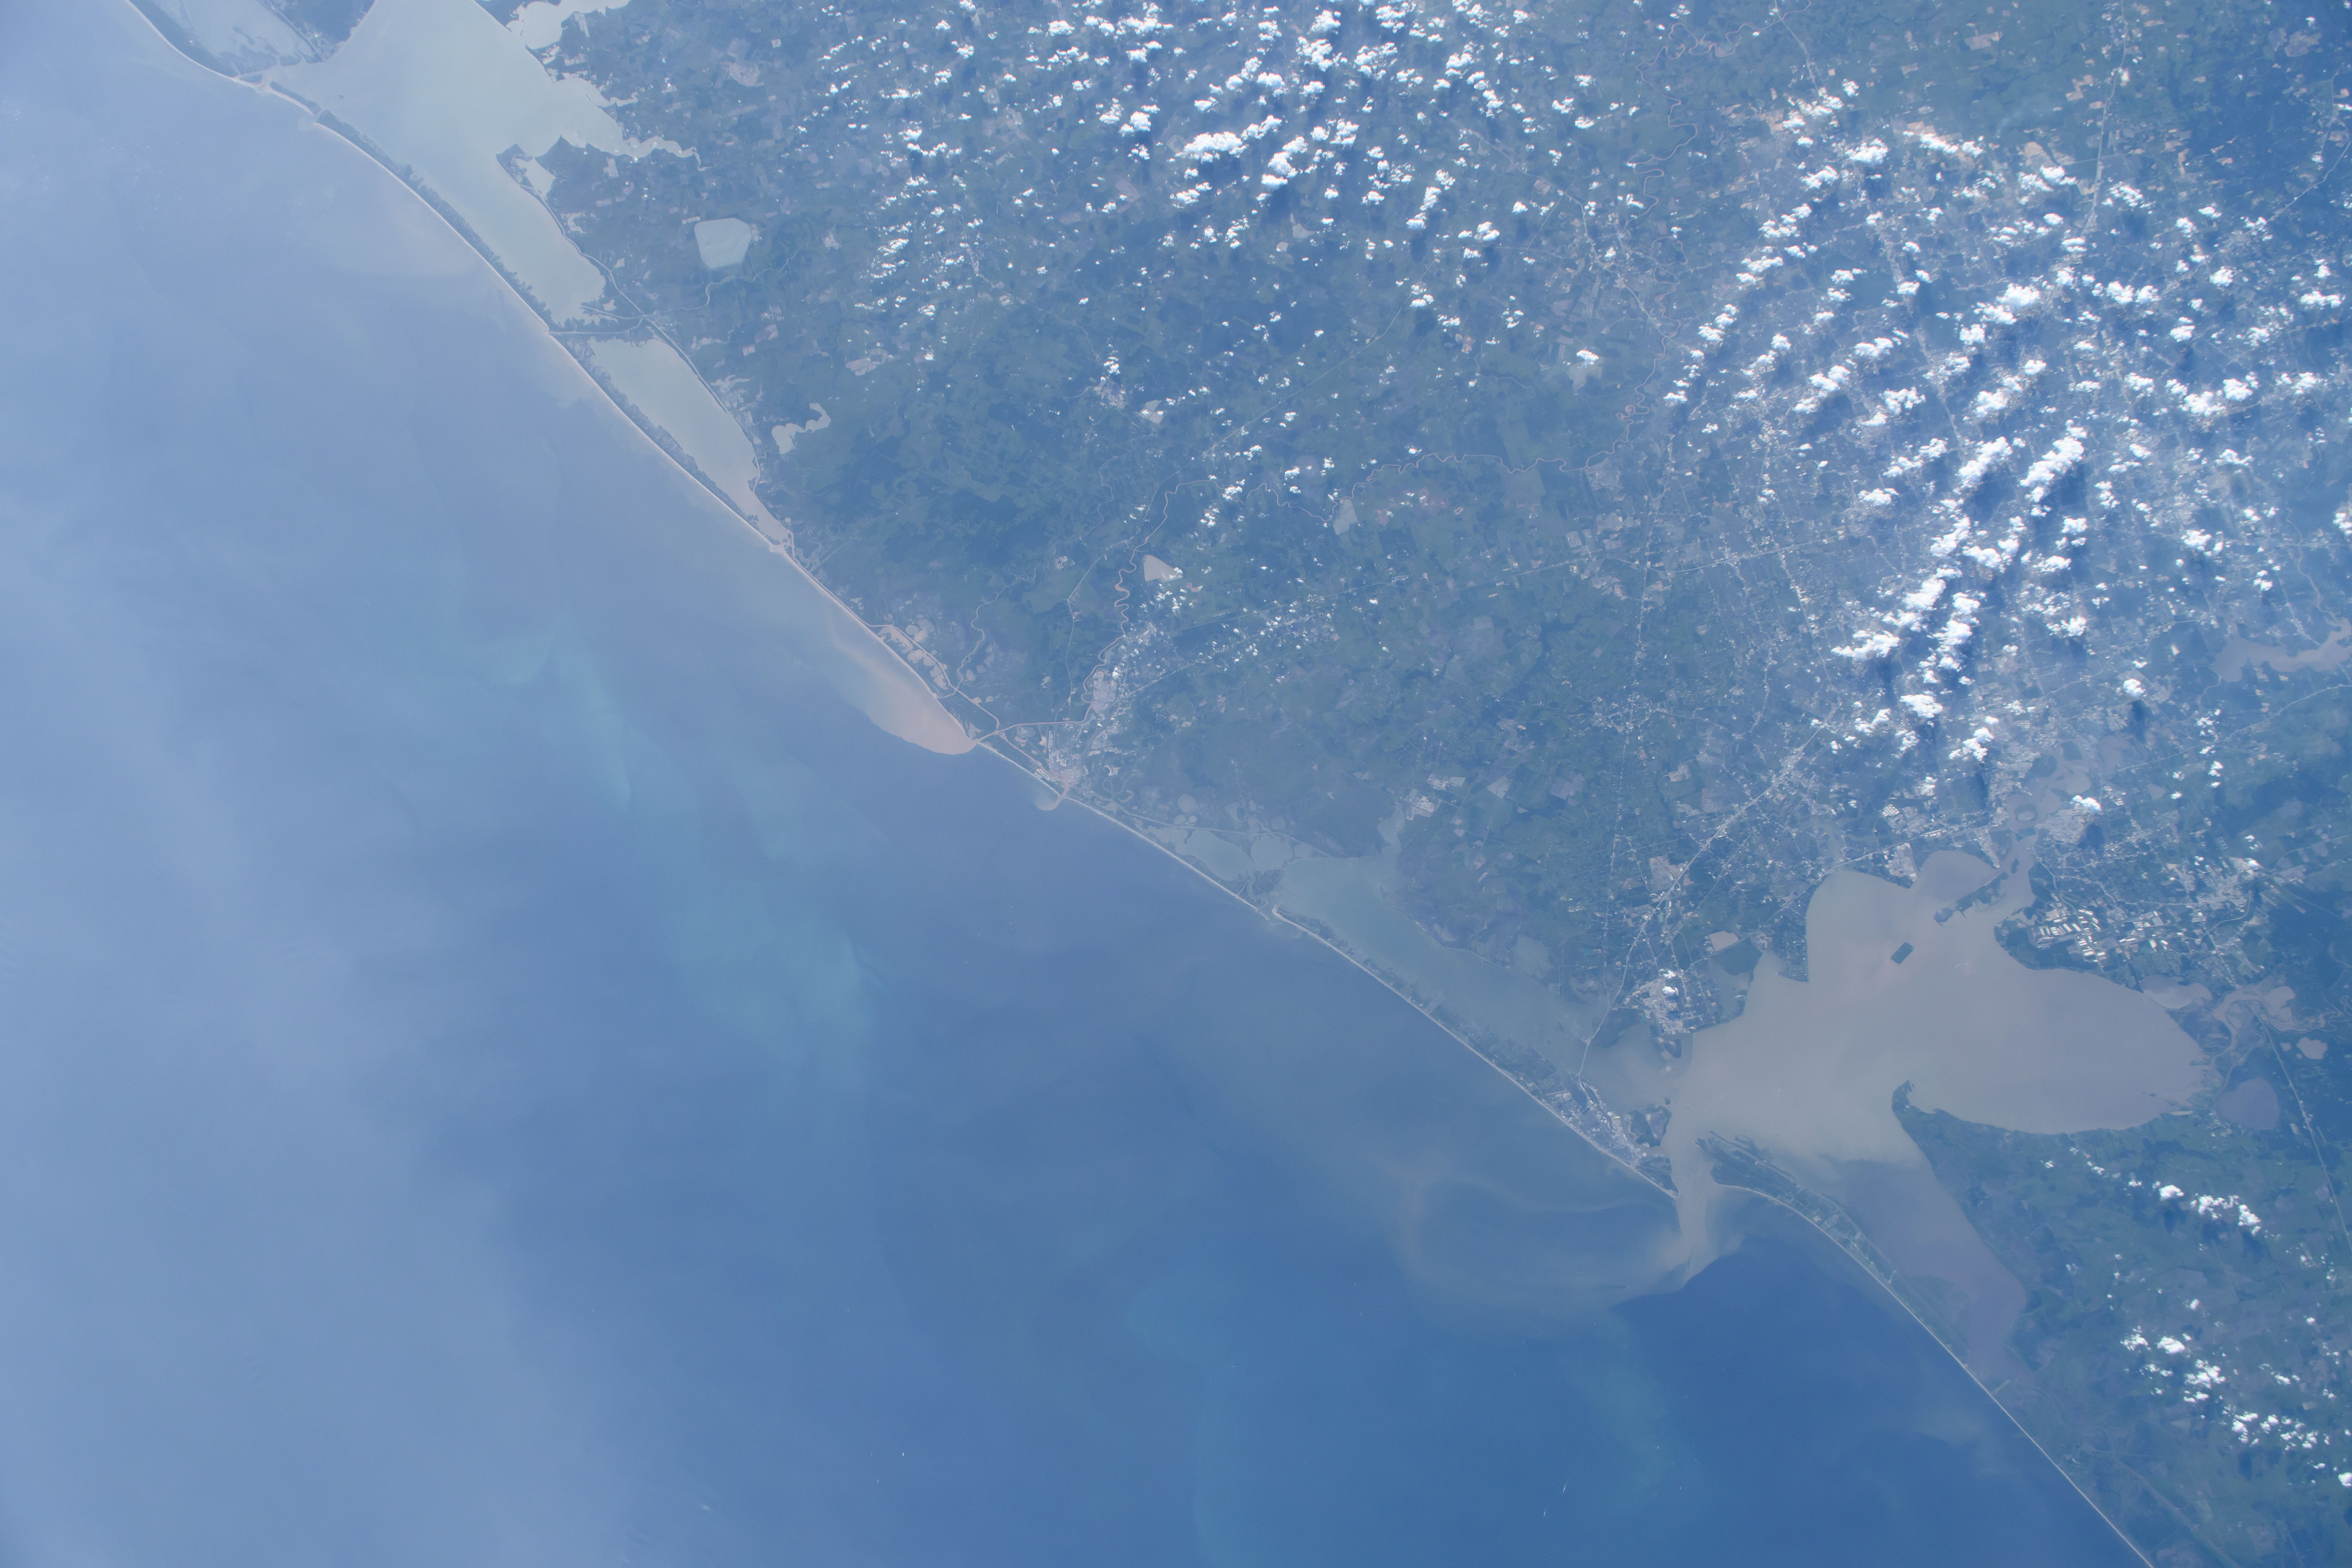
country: USA-TEXAS
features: JAMAICA BEACH, GALVESTON, HOUSTON, WEST BAY, GALVESTON BAY, TRINITY BAY, BRAZOS RIVER
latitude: 29.0
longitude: -95.5
